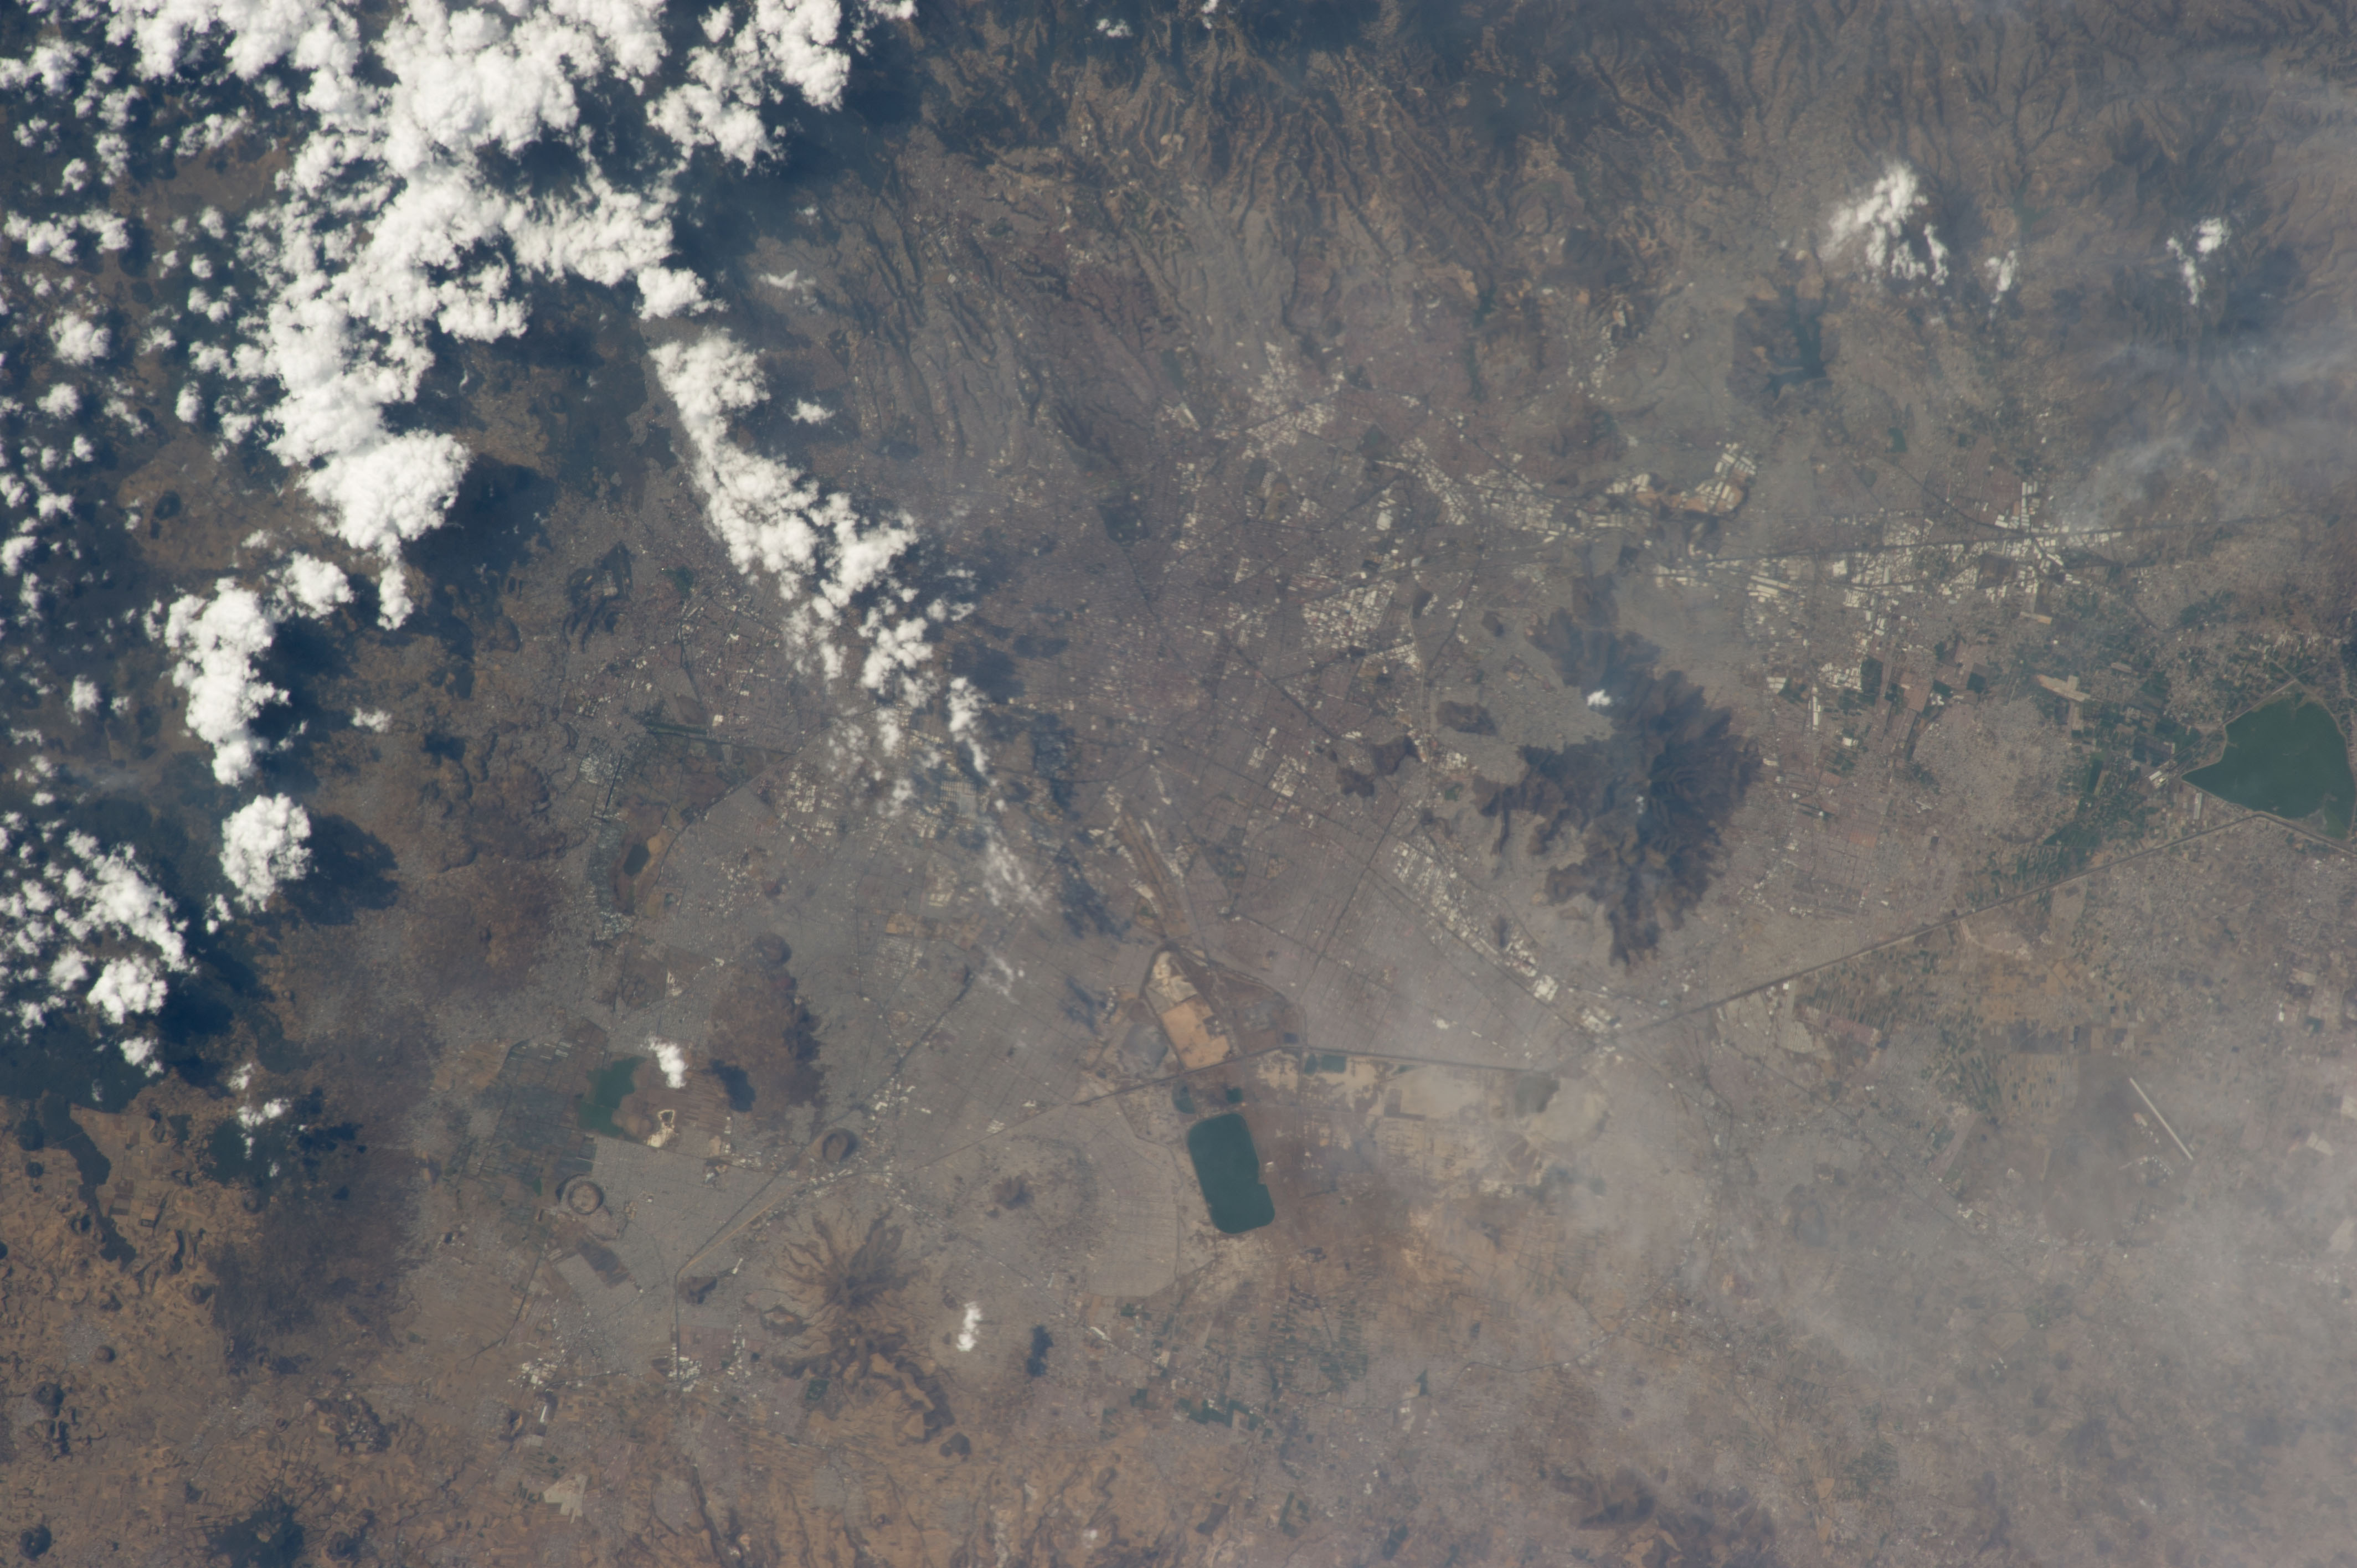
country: MEXICO
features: MEXICO CITY, URBAN AREAS, PONDS, MTS., FOR., LAVA FIELDS, RAVINES
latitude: 19.5
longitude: -99.1
